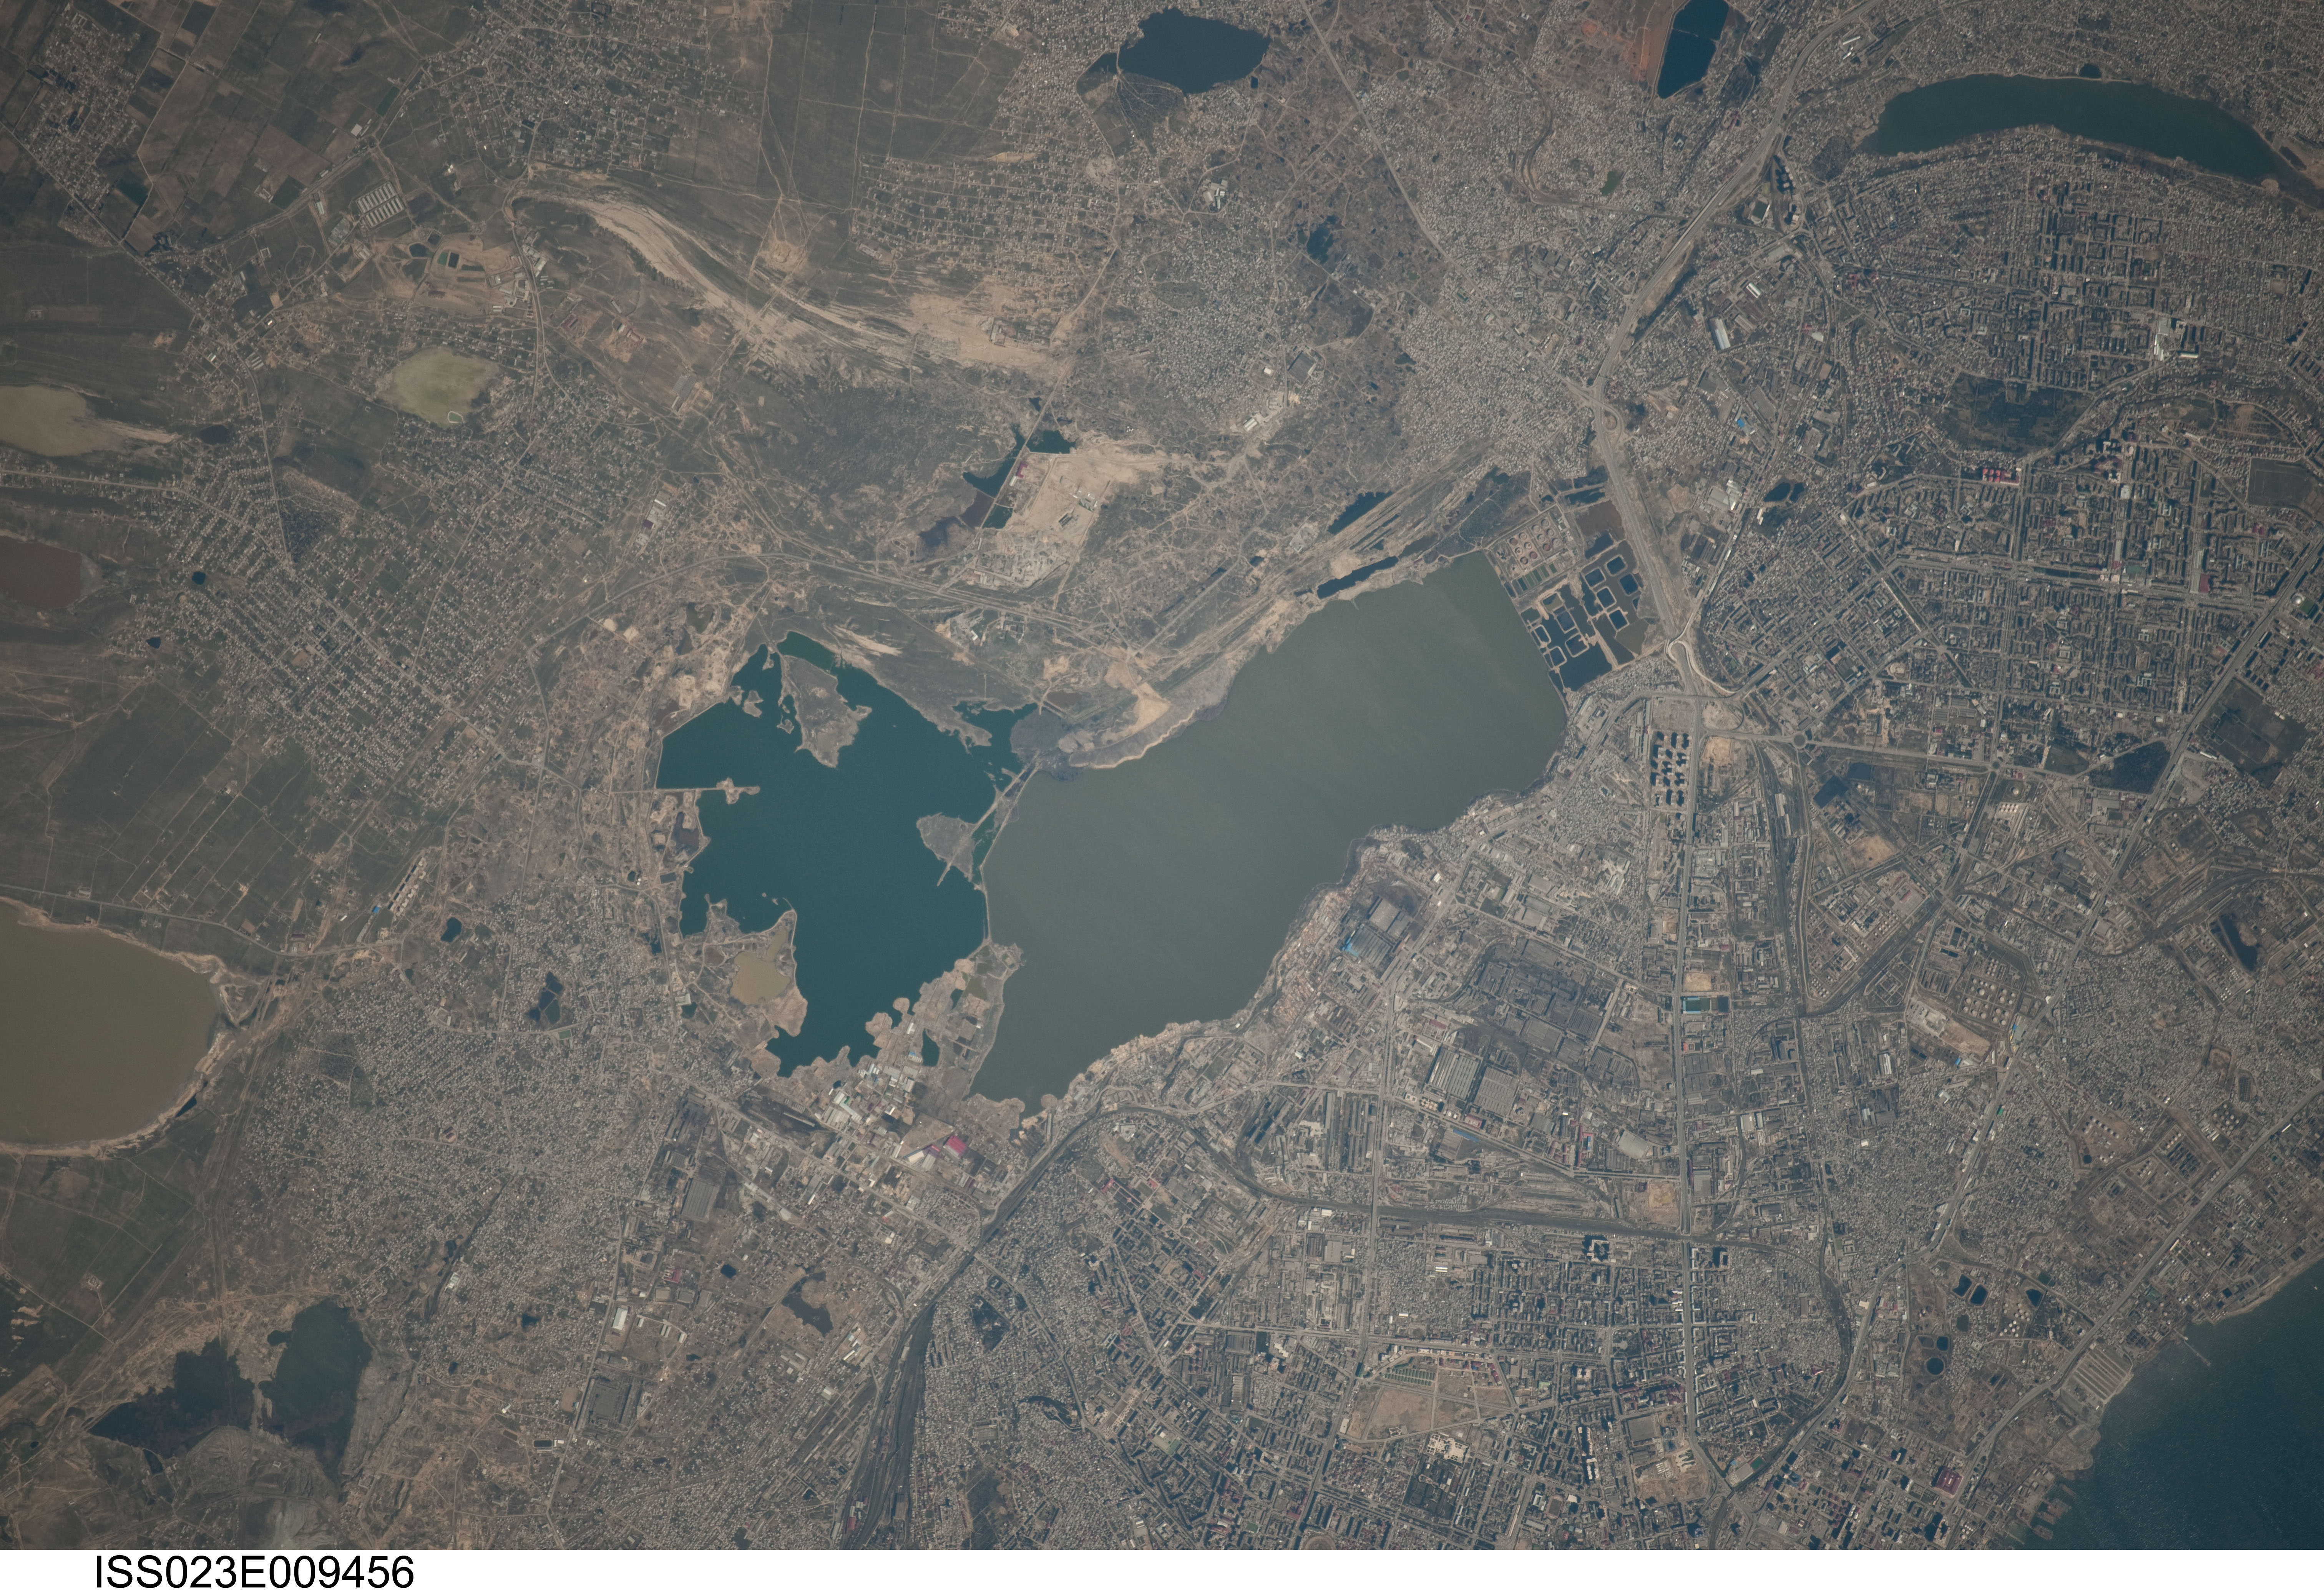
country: AZERBAIJAN
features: BAKU, DIGAH, BOYUK SOR GOLU LAKE
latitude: 40.5
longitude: 49.9
